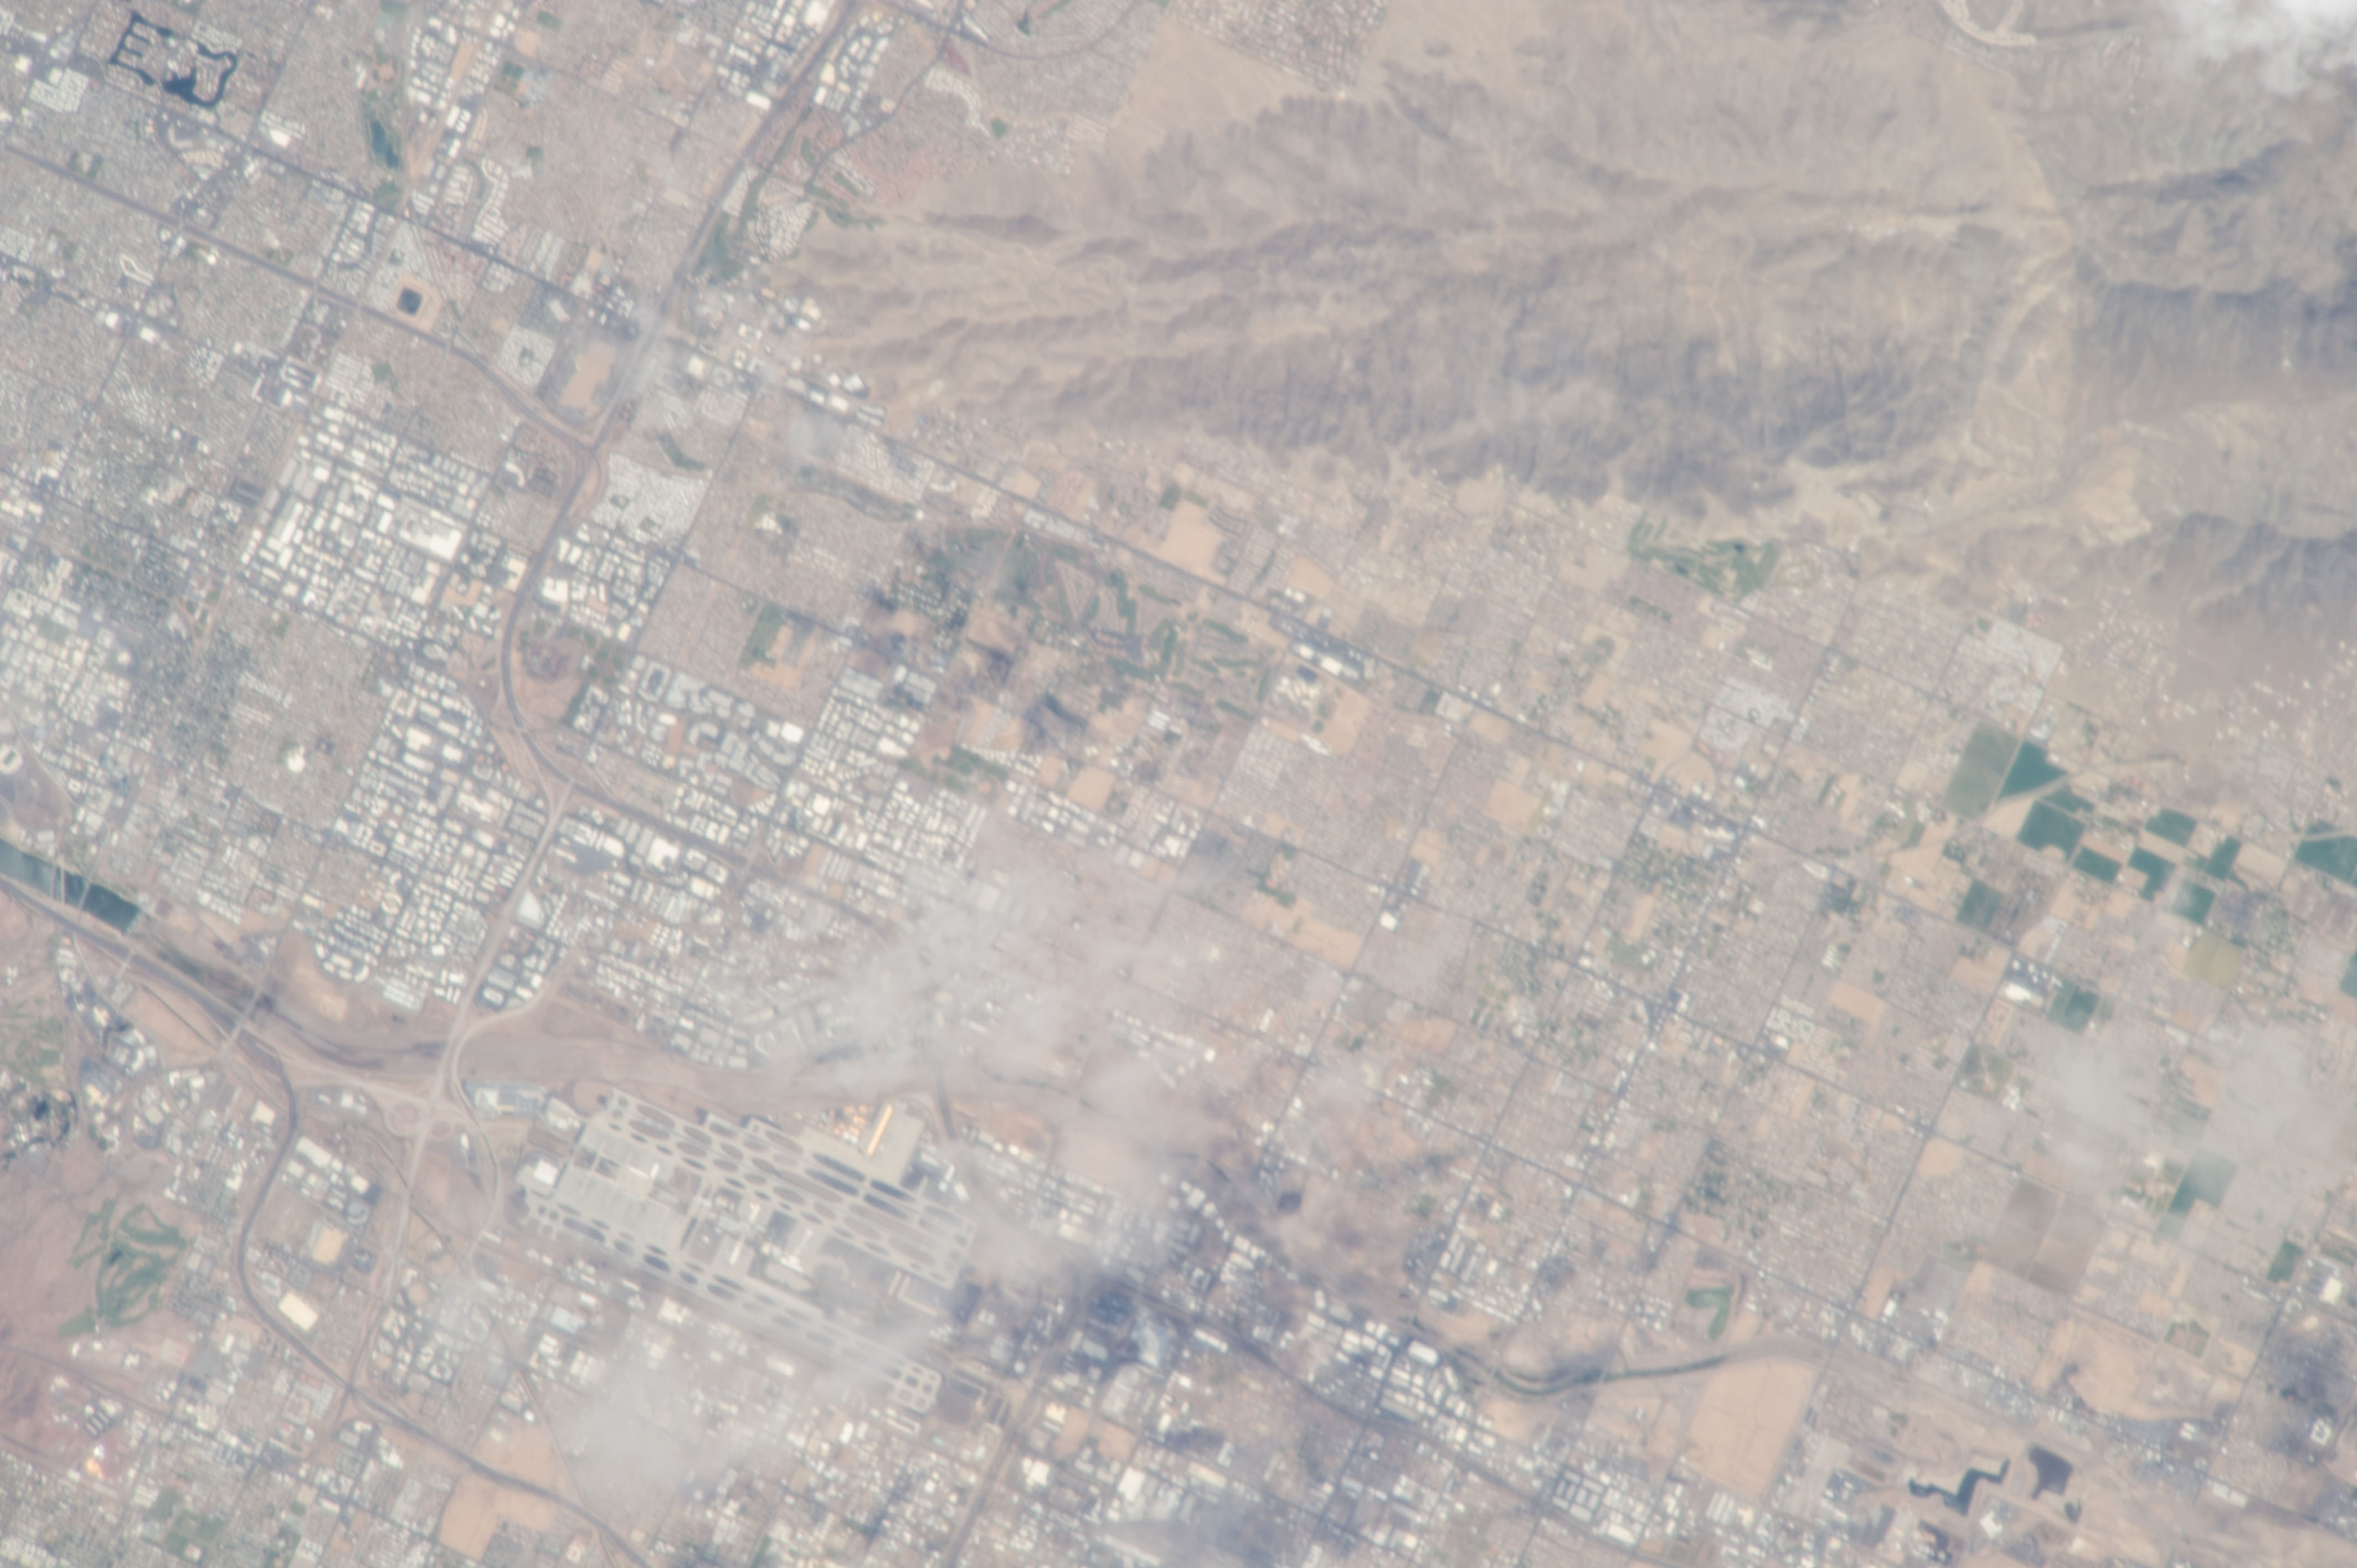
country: USA-ARIZONA
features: CENTER POINT IS SOUTH OF THE PHOENIX SKY HARBOR AIRPORT AND SOUTH OF I-10,TEMPE, PHOENIX INTERNATIONAL AIRPORT, S.E. PHOENIX, ARIZONA, USA,PHOENIX, PHOENIX AIRPORT, SOUTH MOUNTAIN VILLAGE, ARIZONA, USA,HAZE, PHOENIX CY., ARIZONA,PHOENIX SKY HARBOR INTERNATIONAL AIRPORT, SOUTH MOUNTAIN VILLAGE, ARIZONA,TEMPE AZ, SOUTH MOUNTAIN VILLAGE AZ, PHOENIX SKY HARBOR INTERNATIONAL AIRPORT (KPHX),PHOENIX AZ
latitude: 33.4
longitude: -112.0
